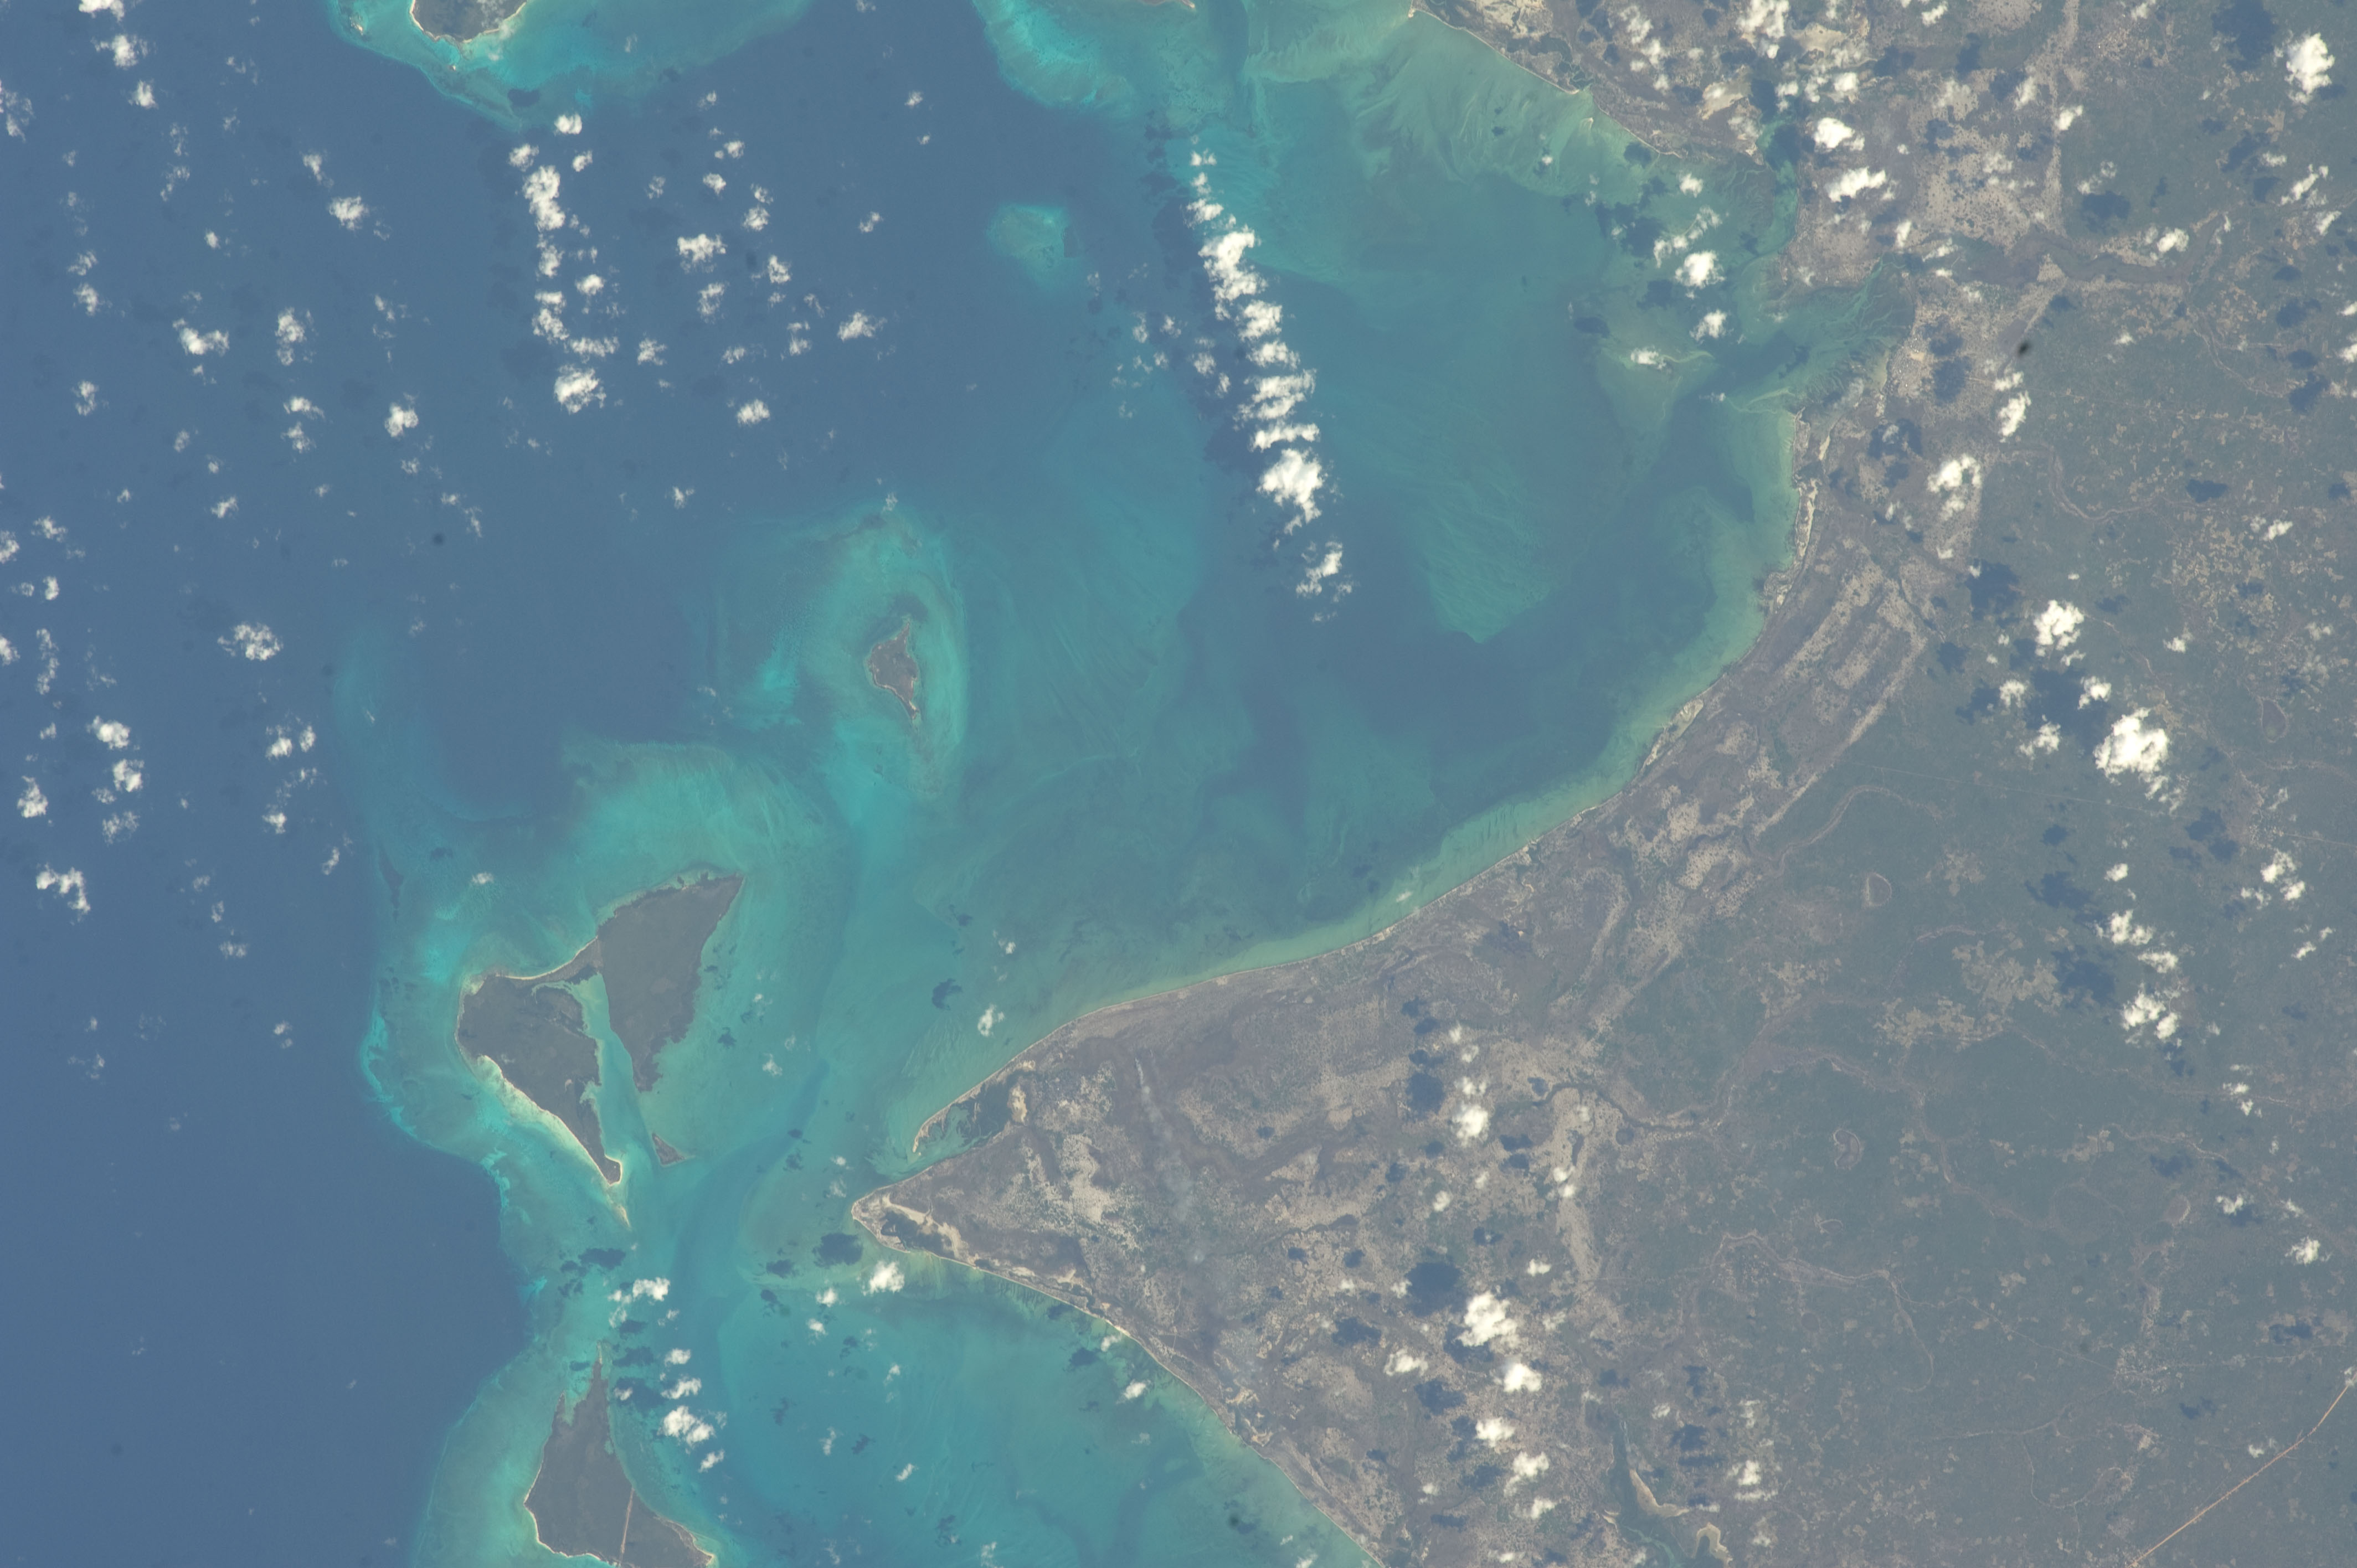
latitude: -10.9
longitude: 40.6
